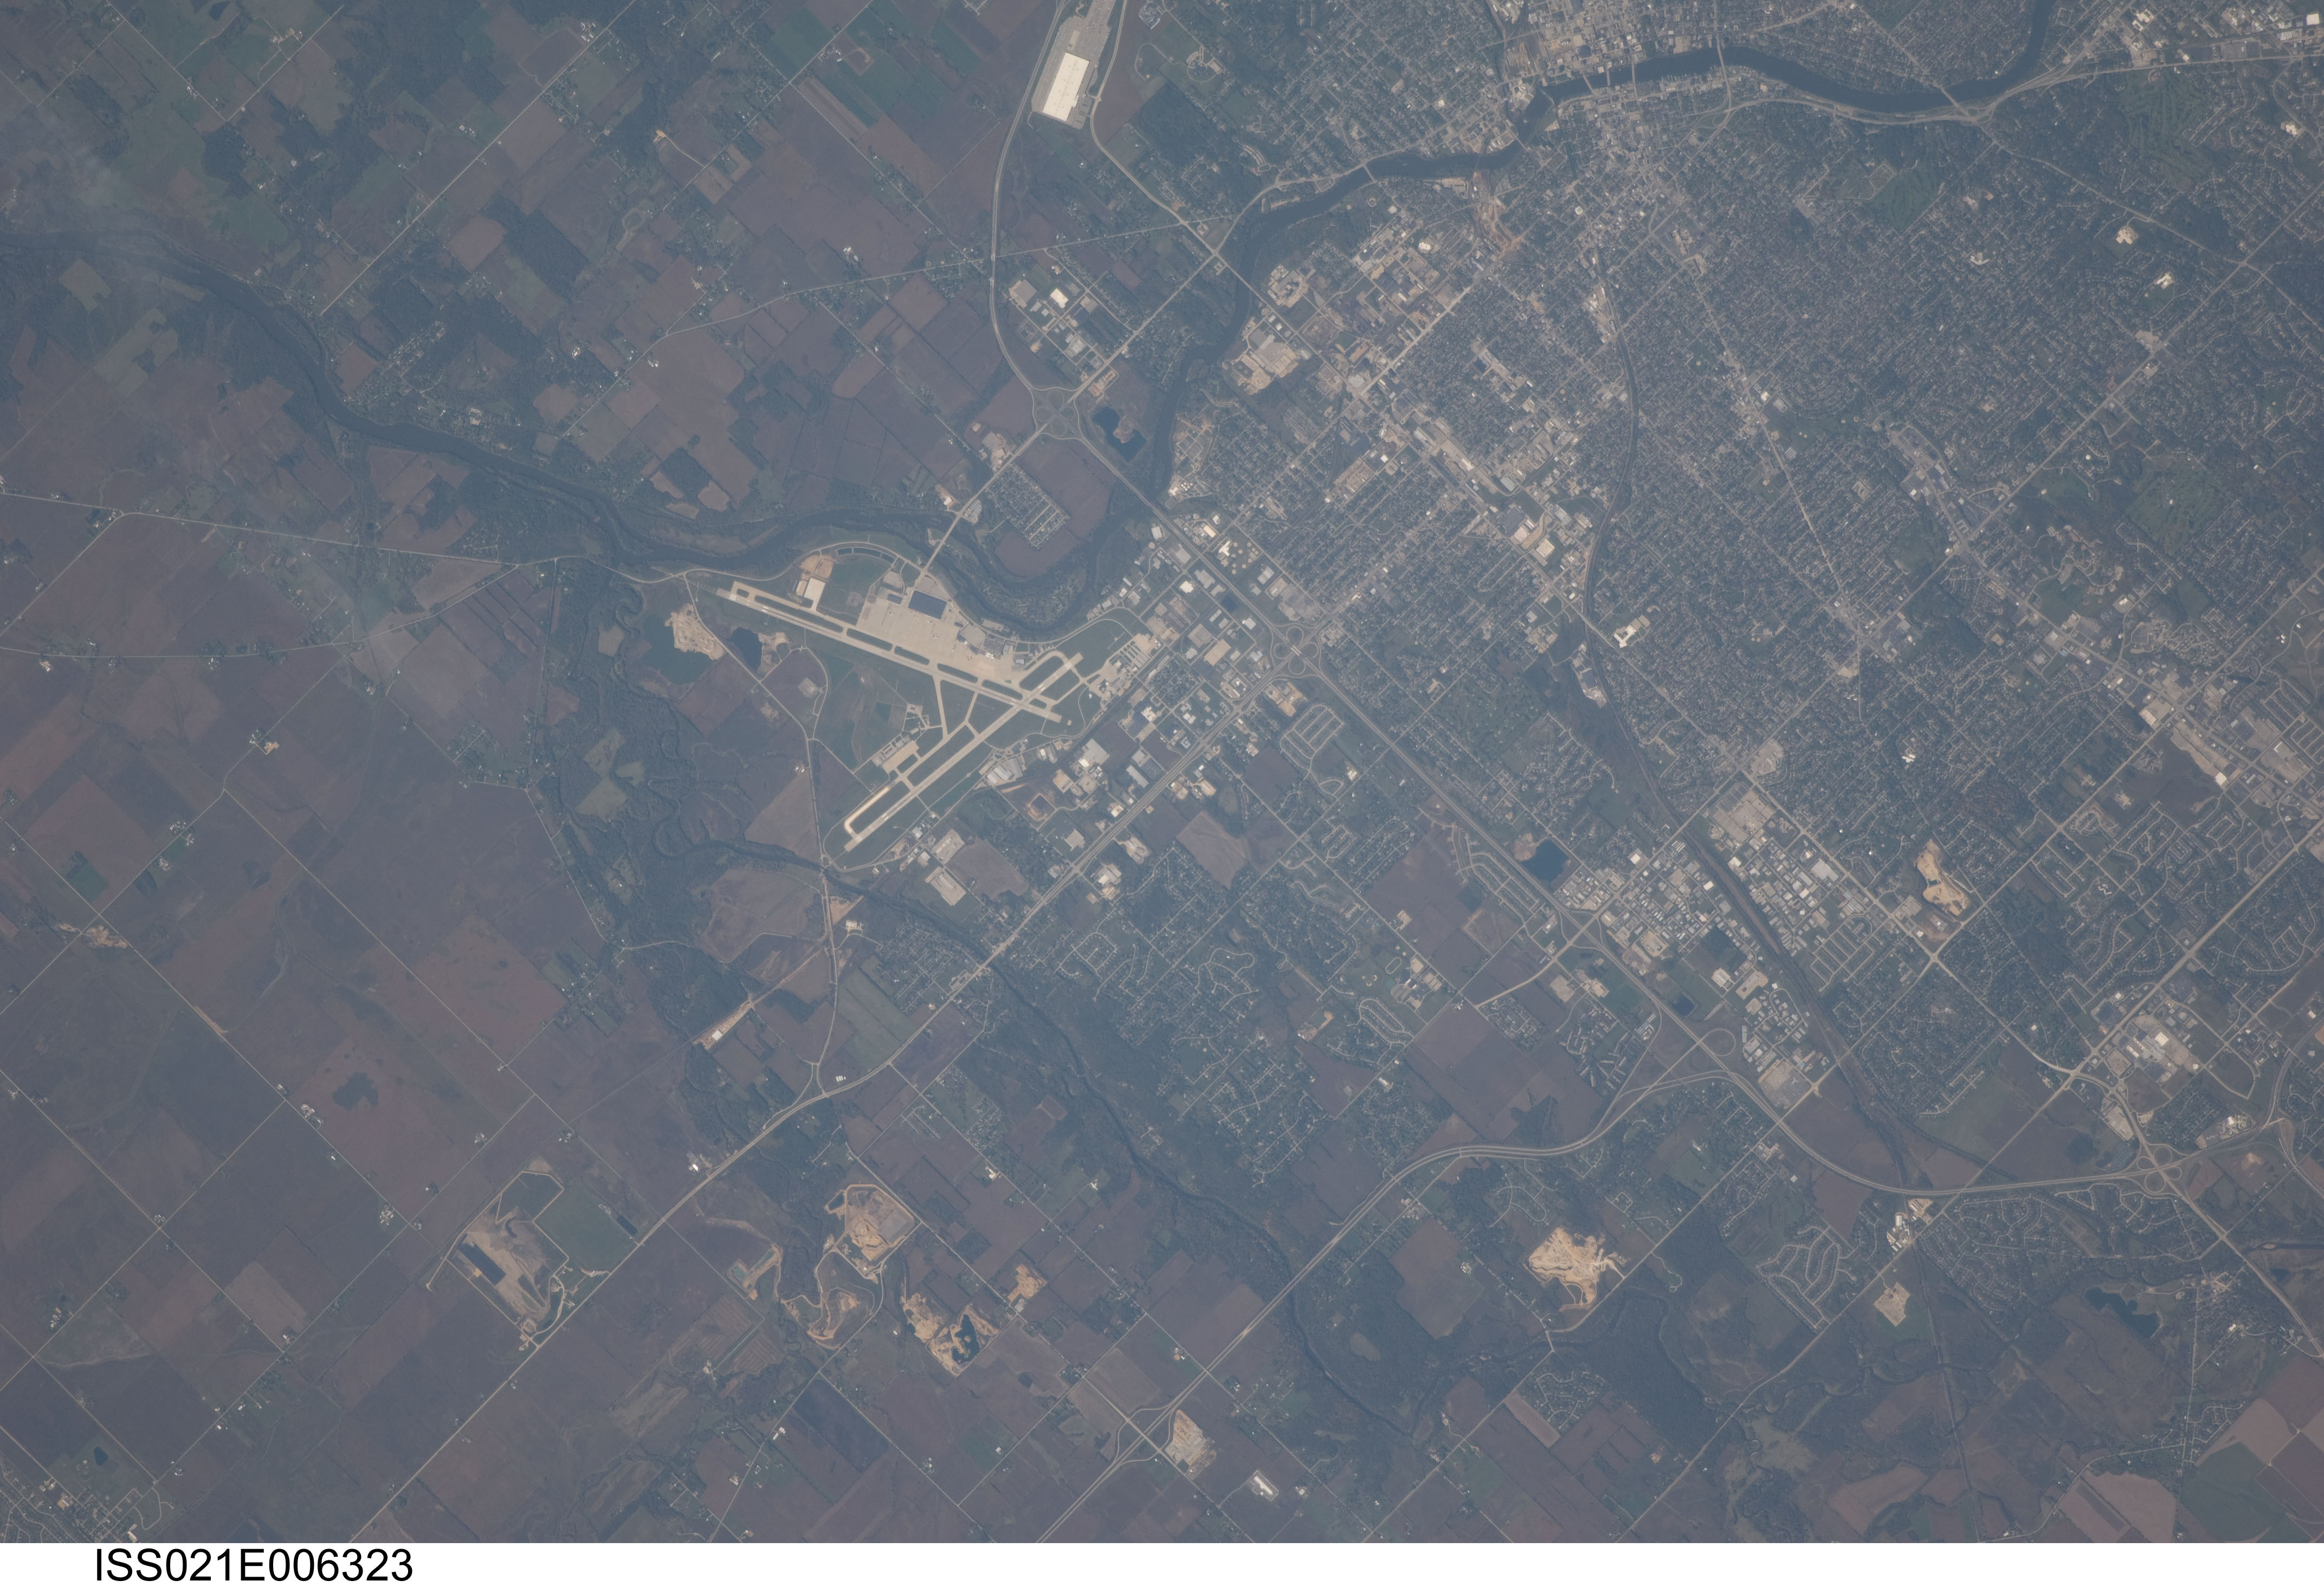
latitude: 42.2
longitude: -89.1
